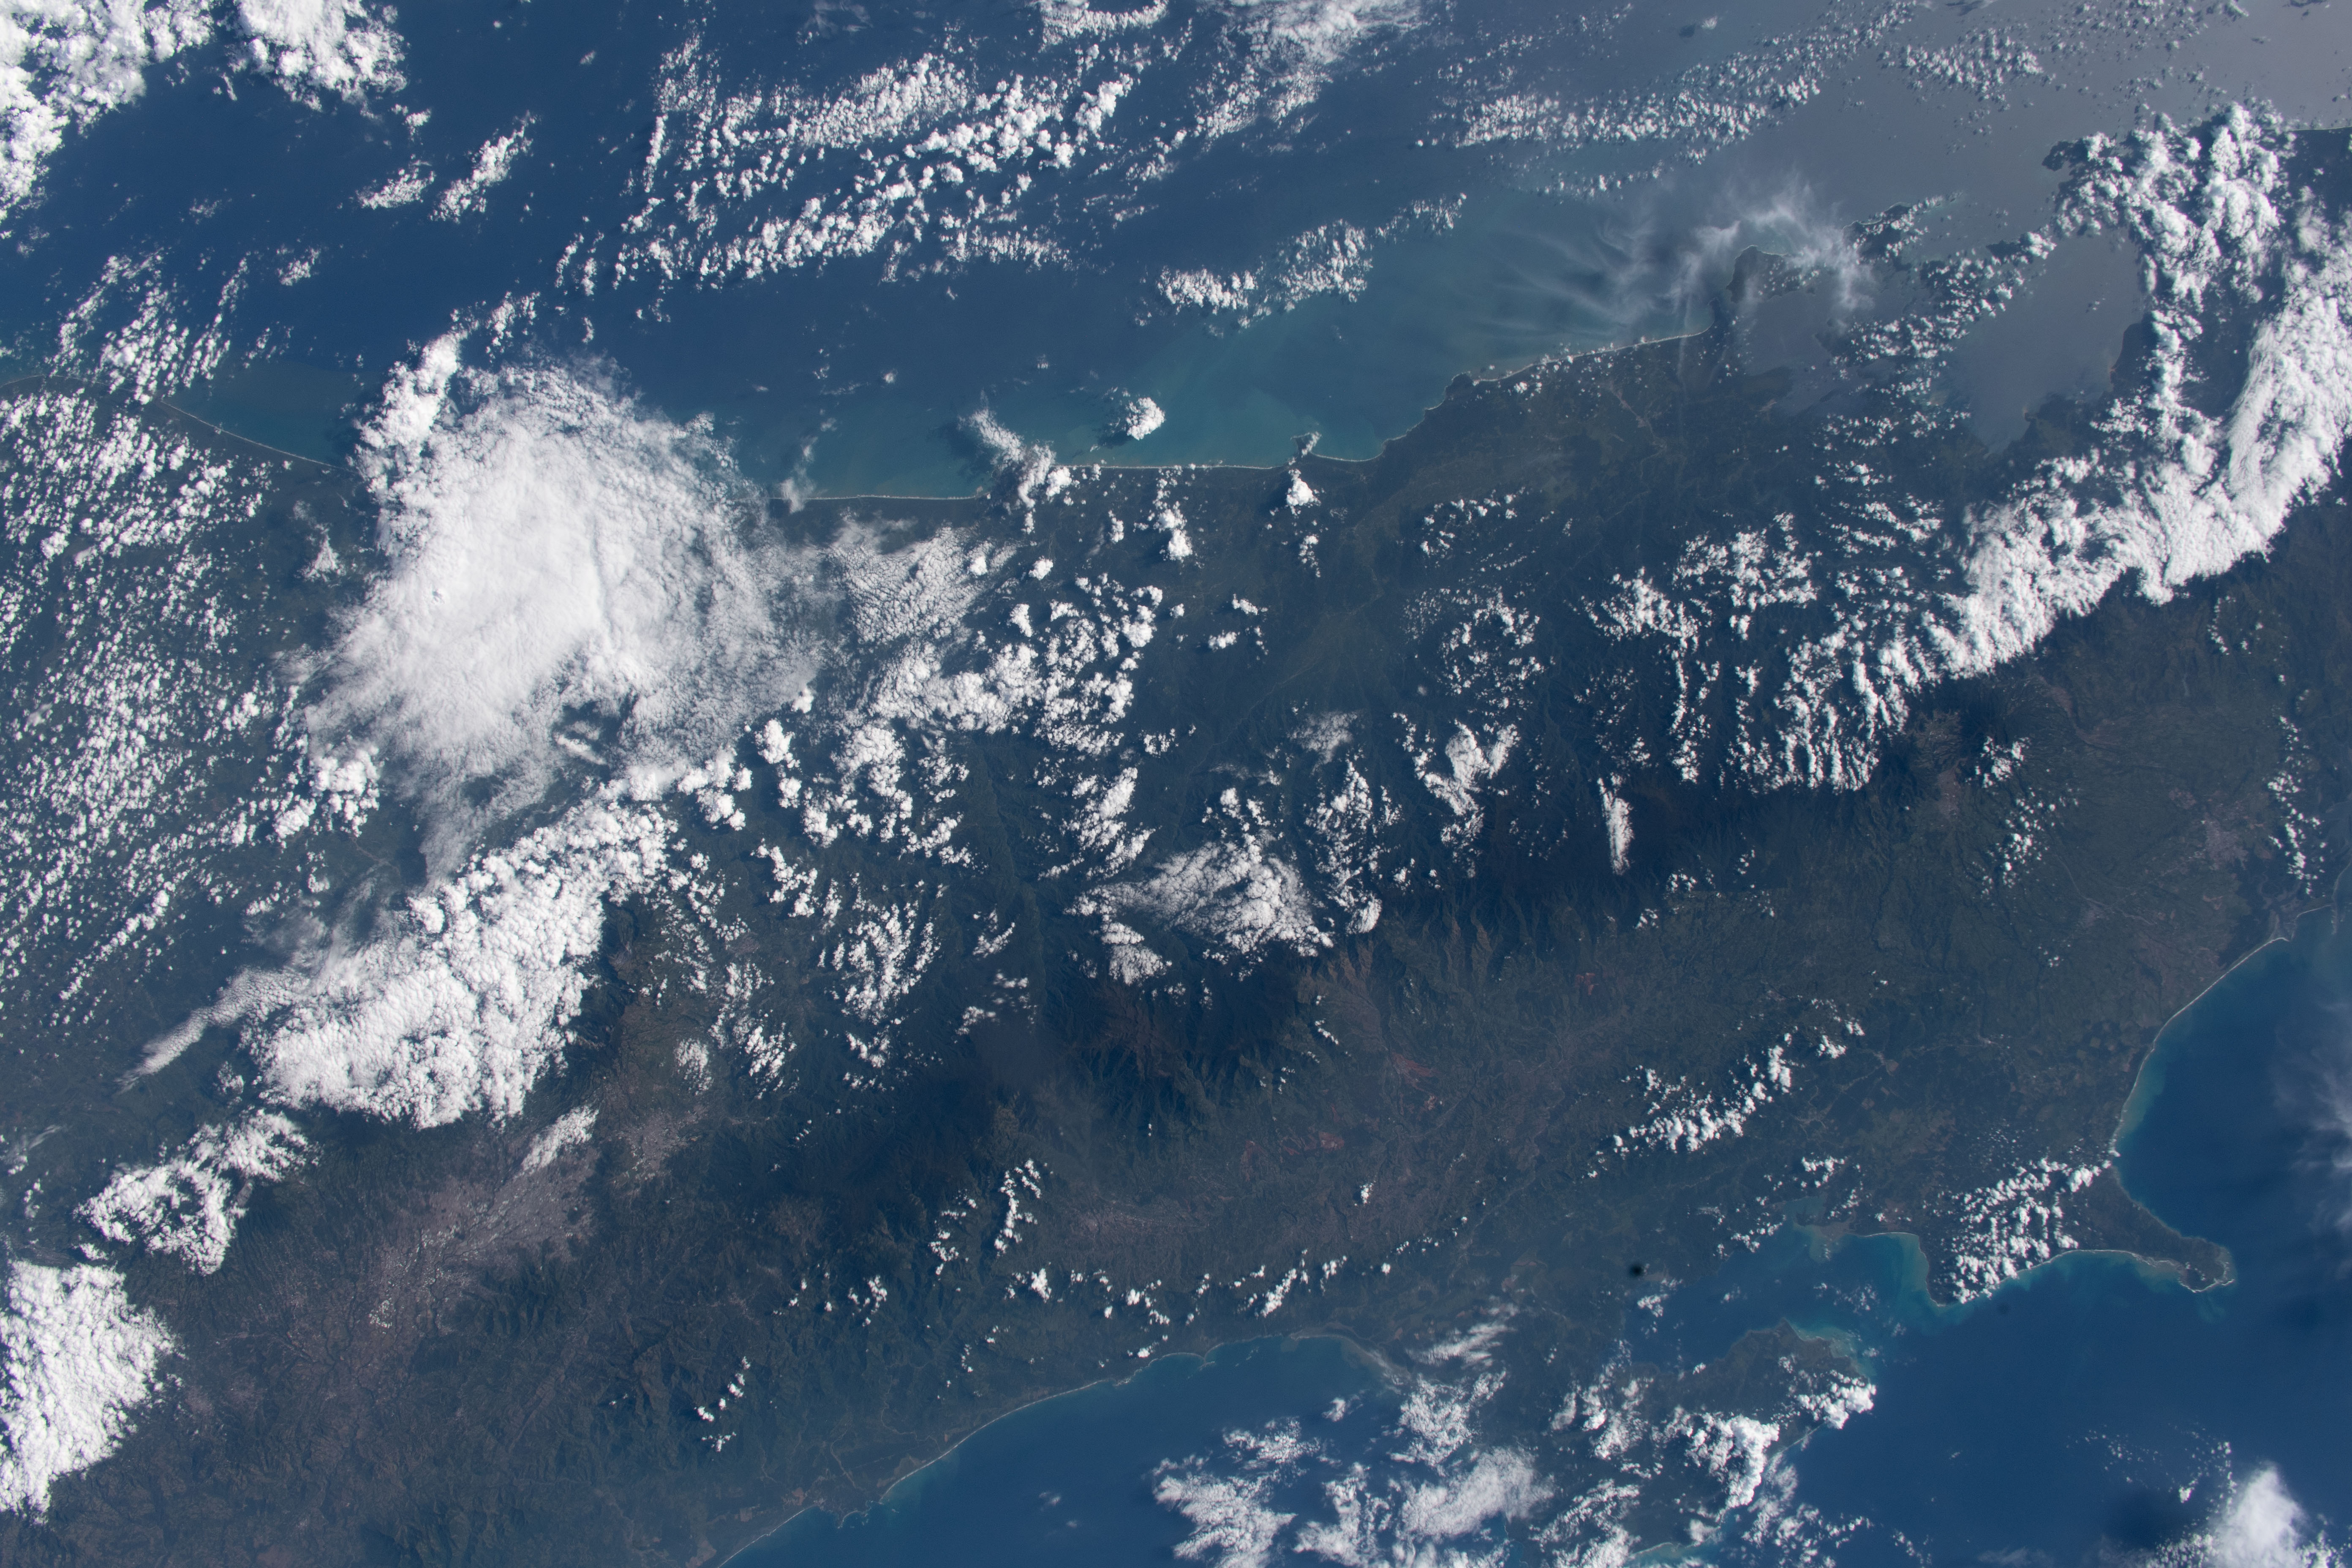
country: COSTA RICA
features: BOCAS DEL TORO ARCHIPELAGO, TALAMANCA MOUNTAINS
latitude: 9.5
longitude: -83.5
